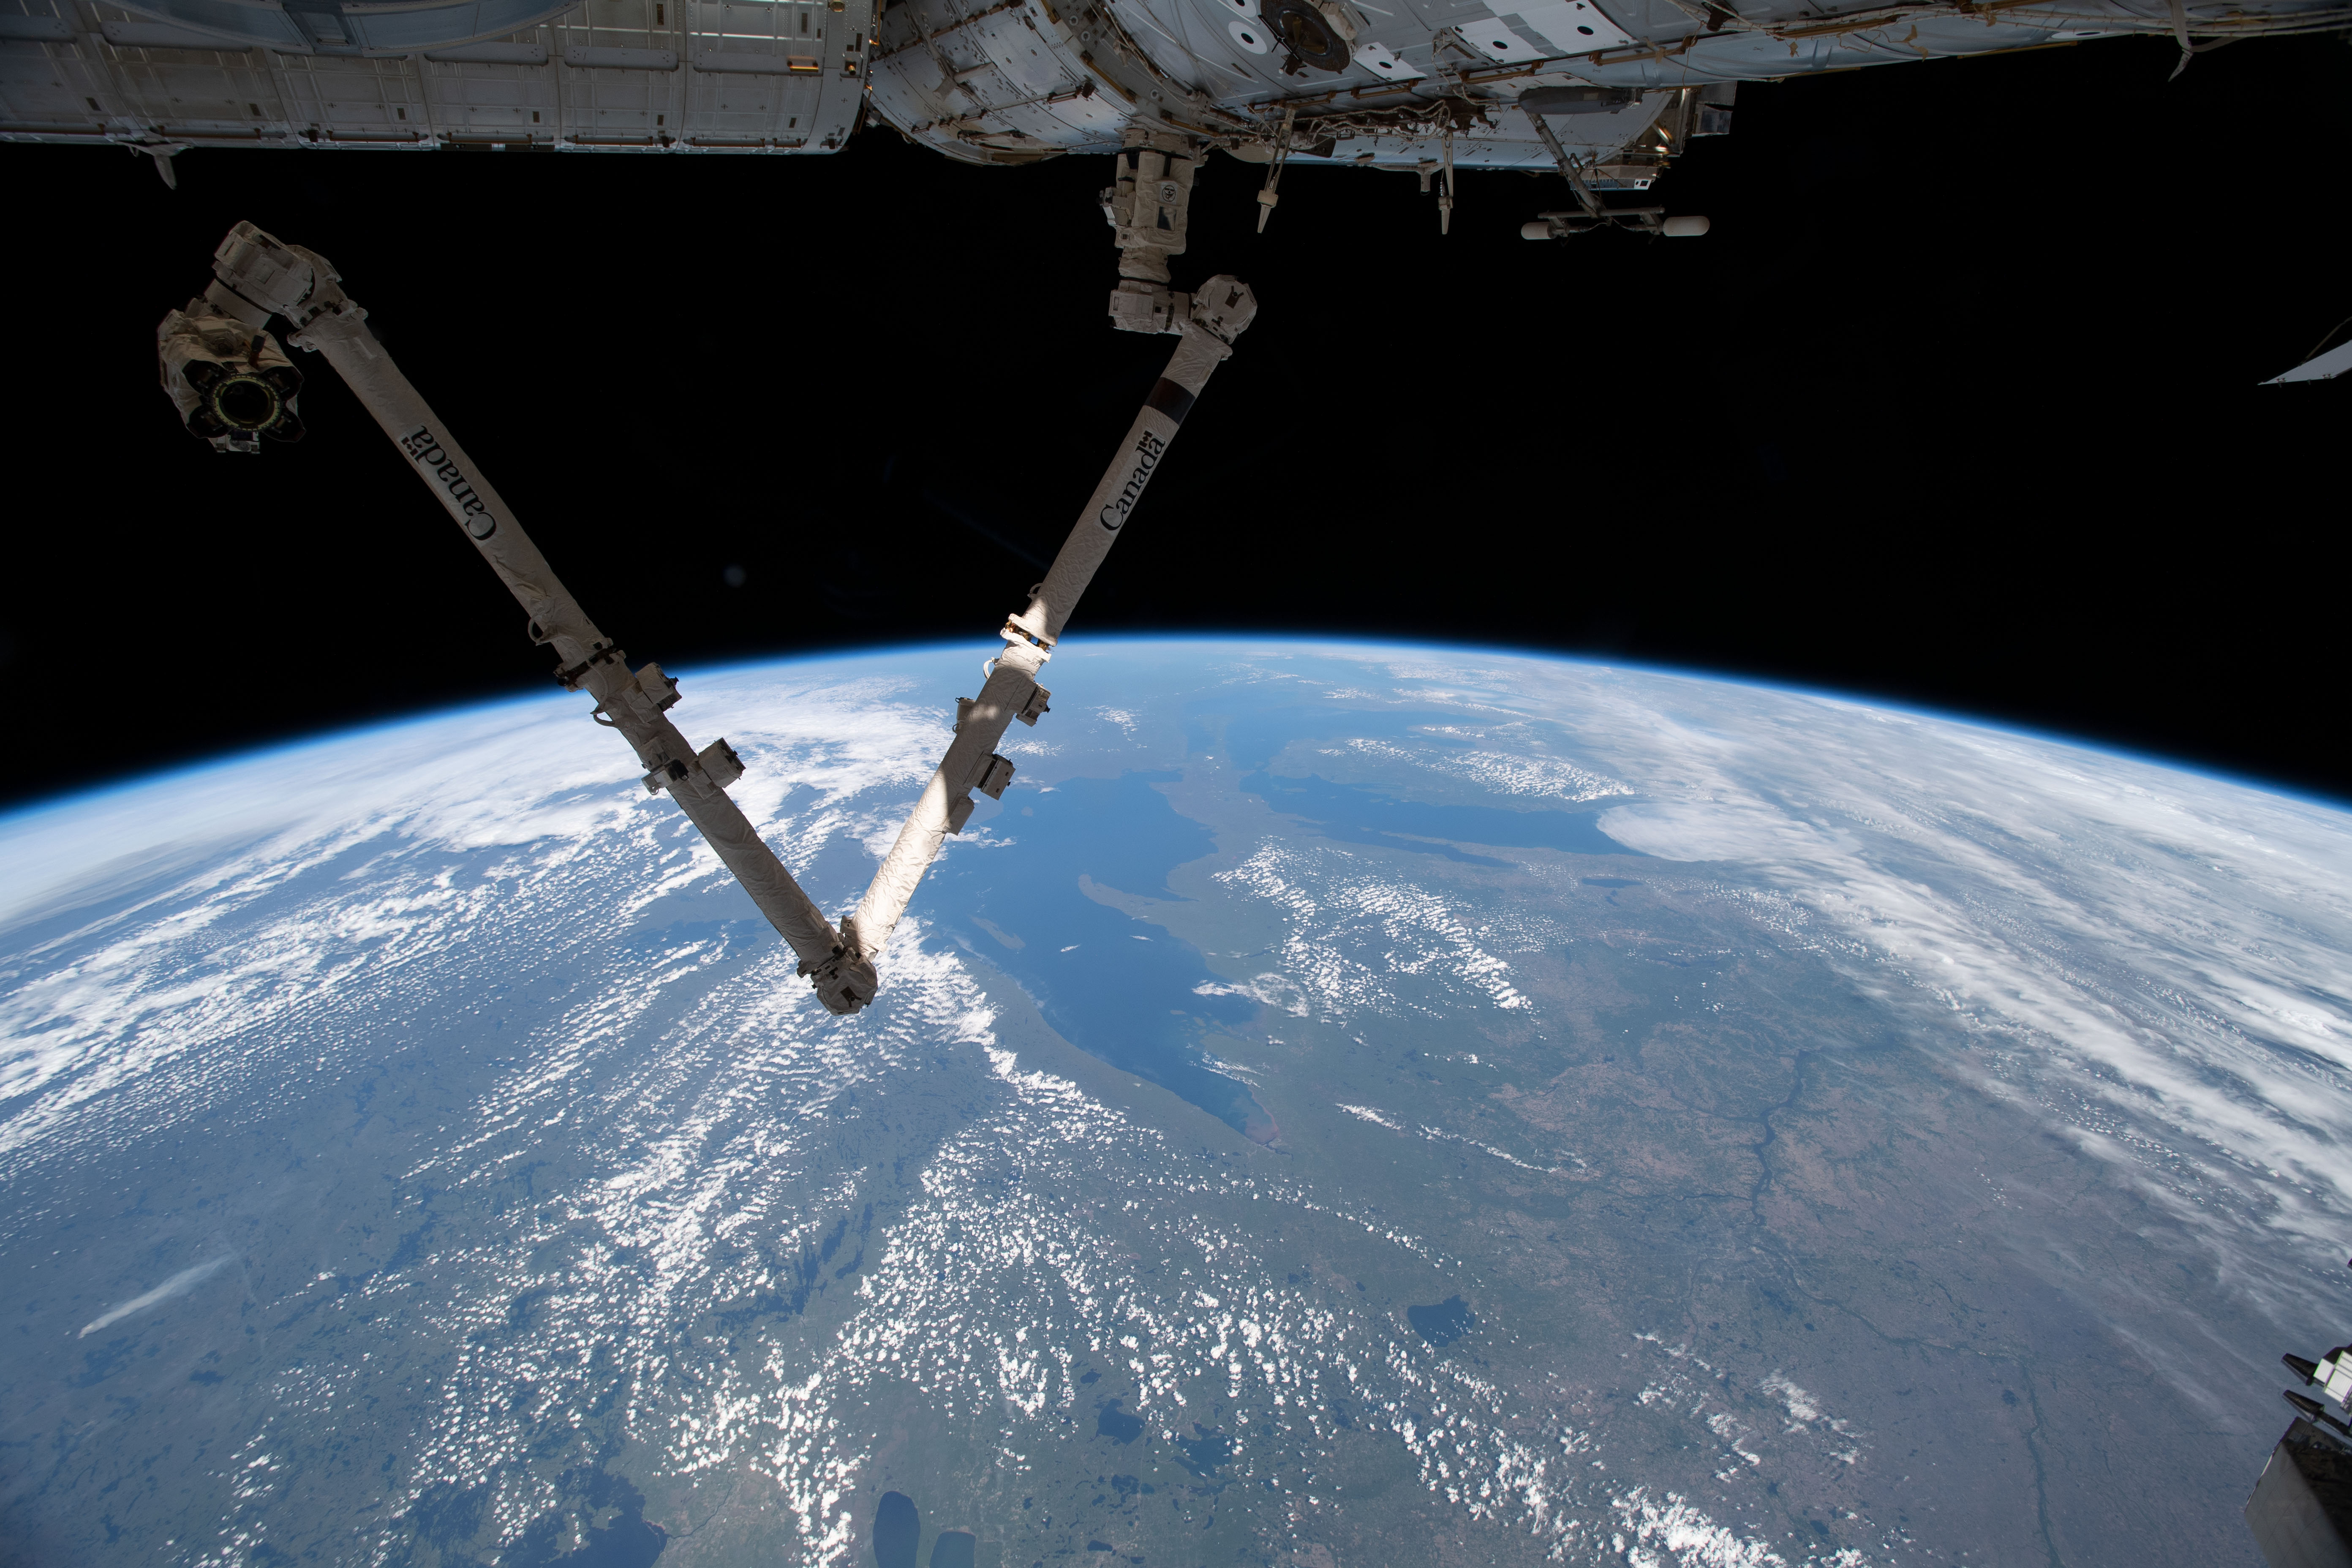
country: CANADA-O
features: LAKE SUPERIOR, LAKE MICHIGAN, CHIPPEWA NATIONAL FOREST, SUPERIOR NATIONAL FOREST, LIMB
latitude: 47.5
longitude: -84.5
